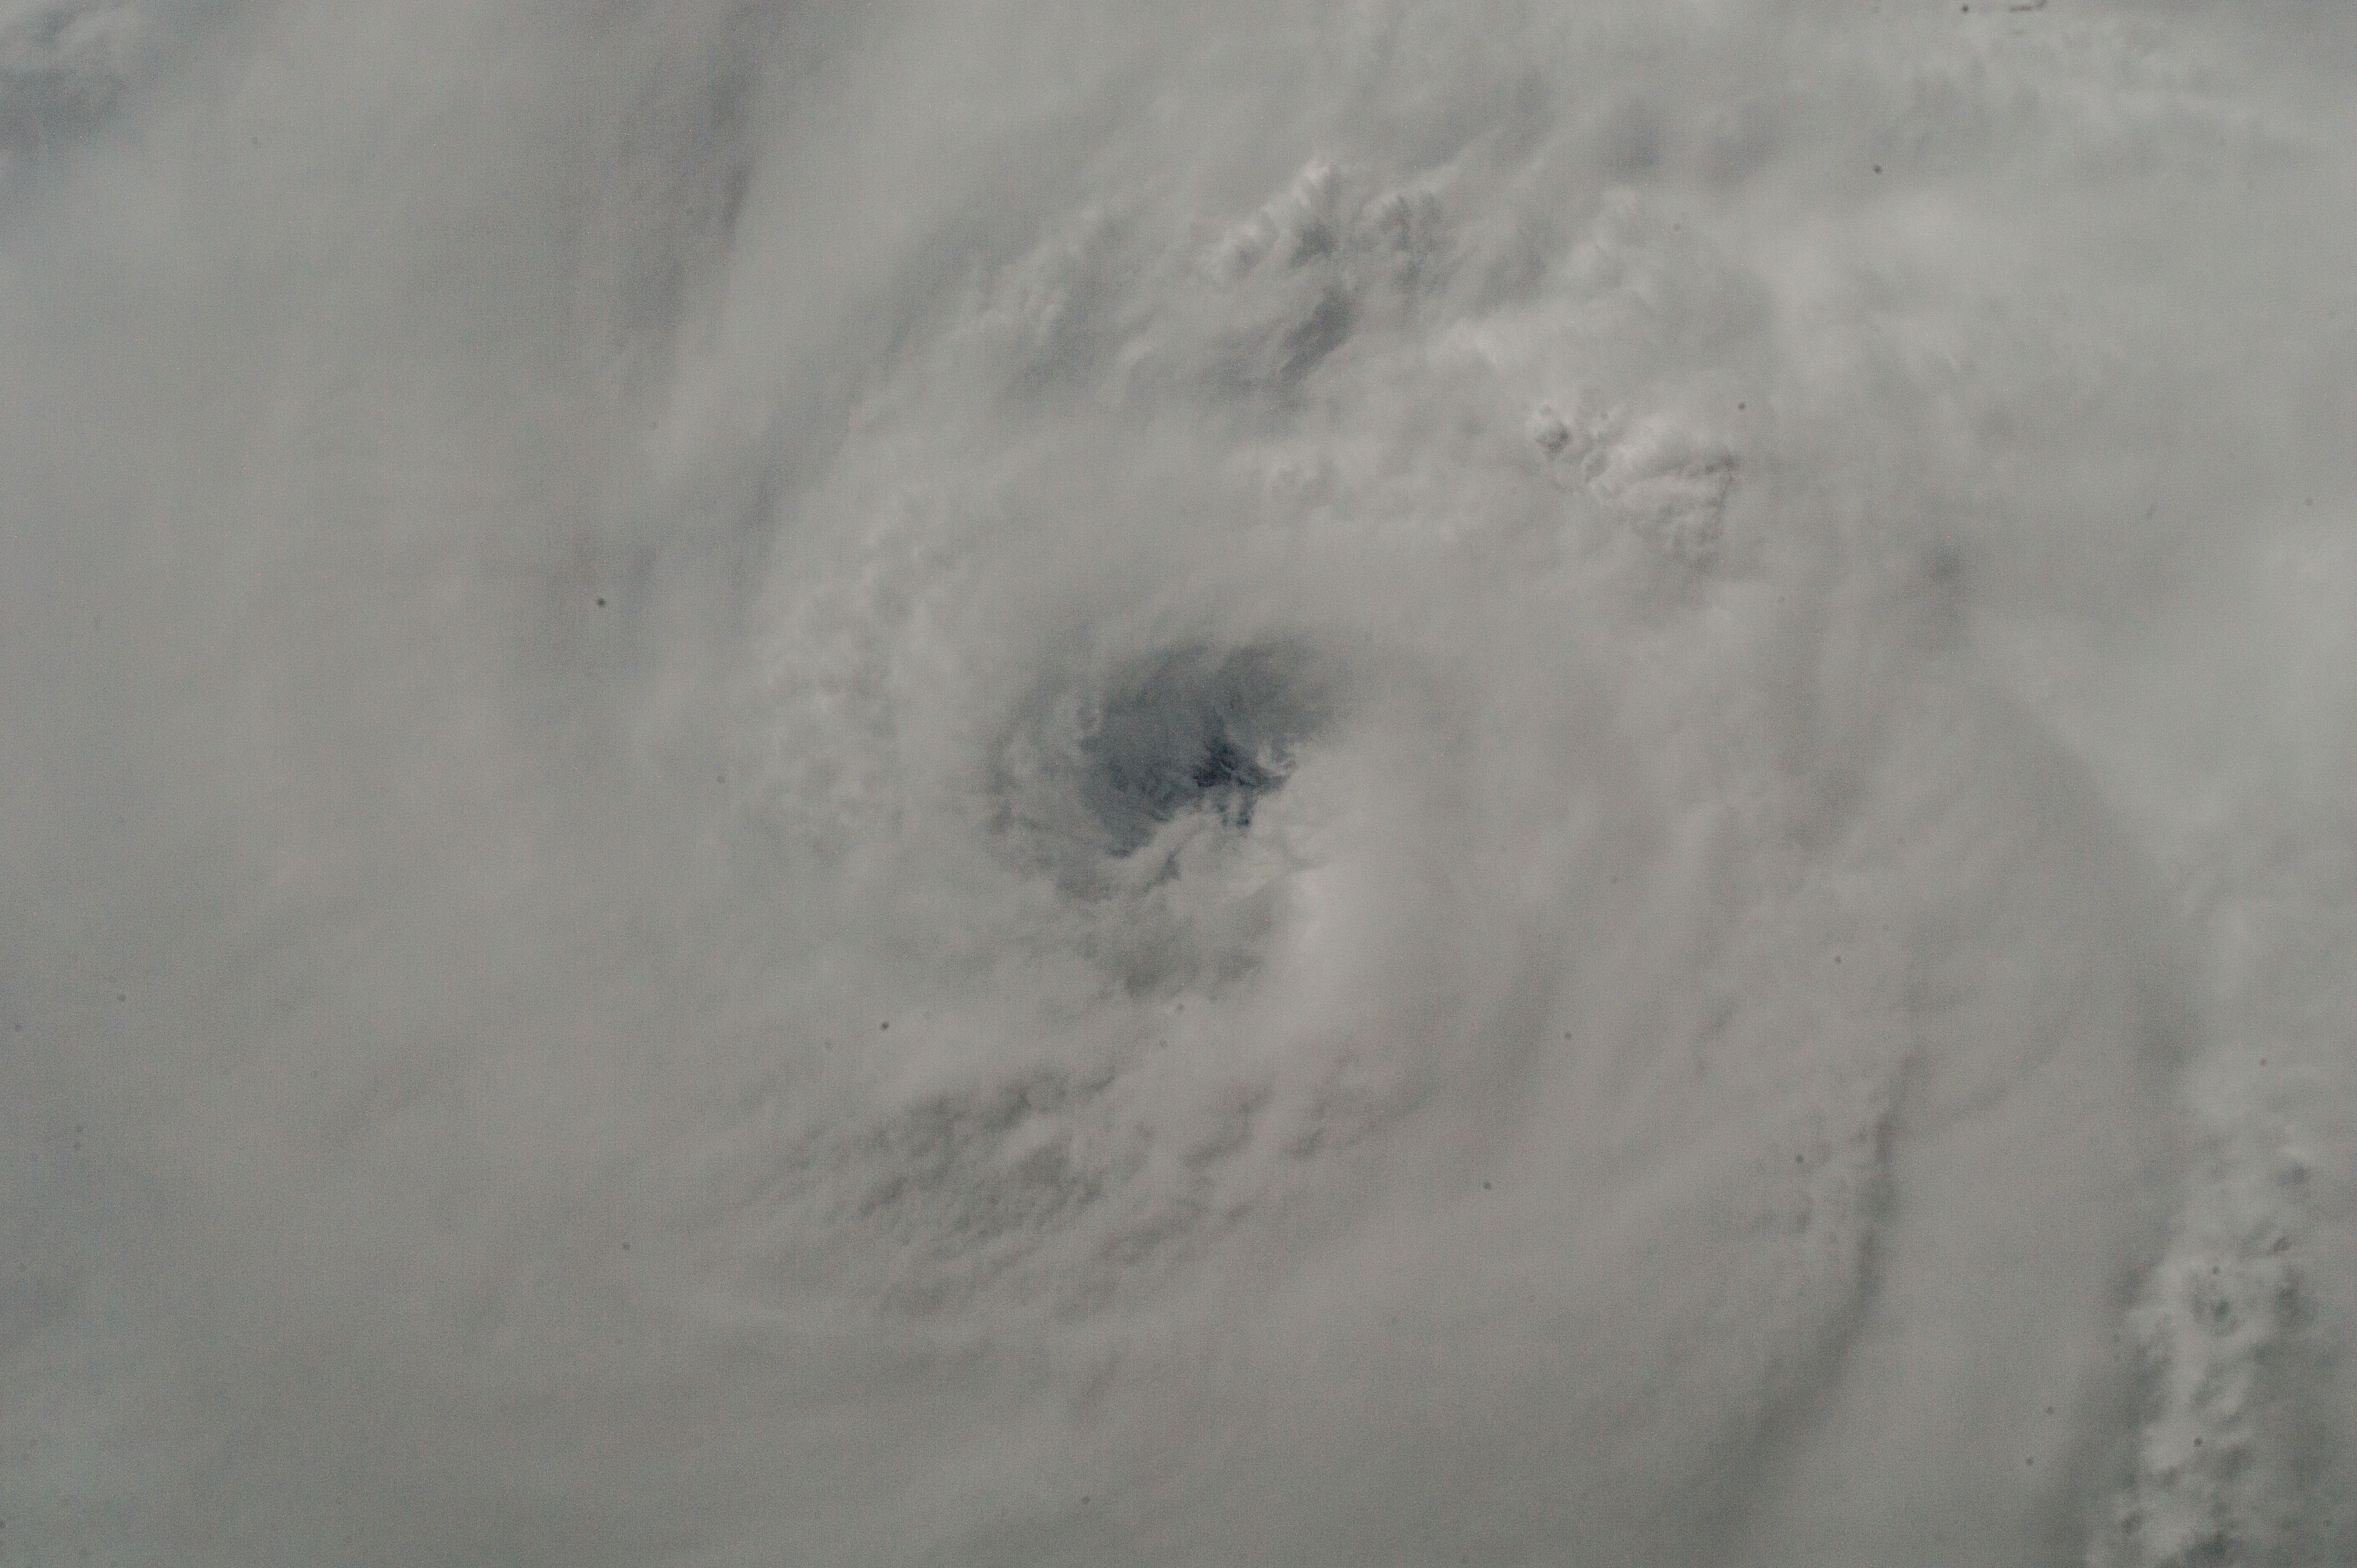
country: USA-SOUTH CAROLINA
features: HURRICANE ARTHUR, DIFFUSE EYE, DEEP CONVECTION, BANDING
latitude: 32.0
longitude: -78.5
